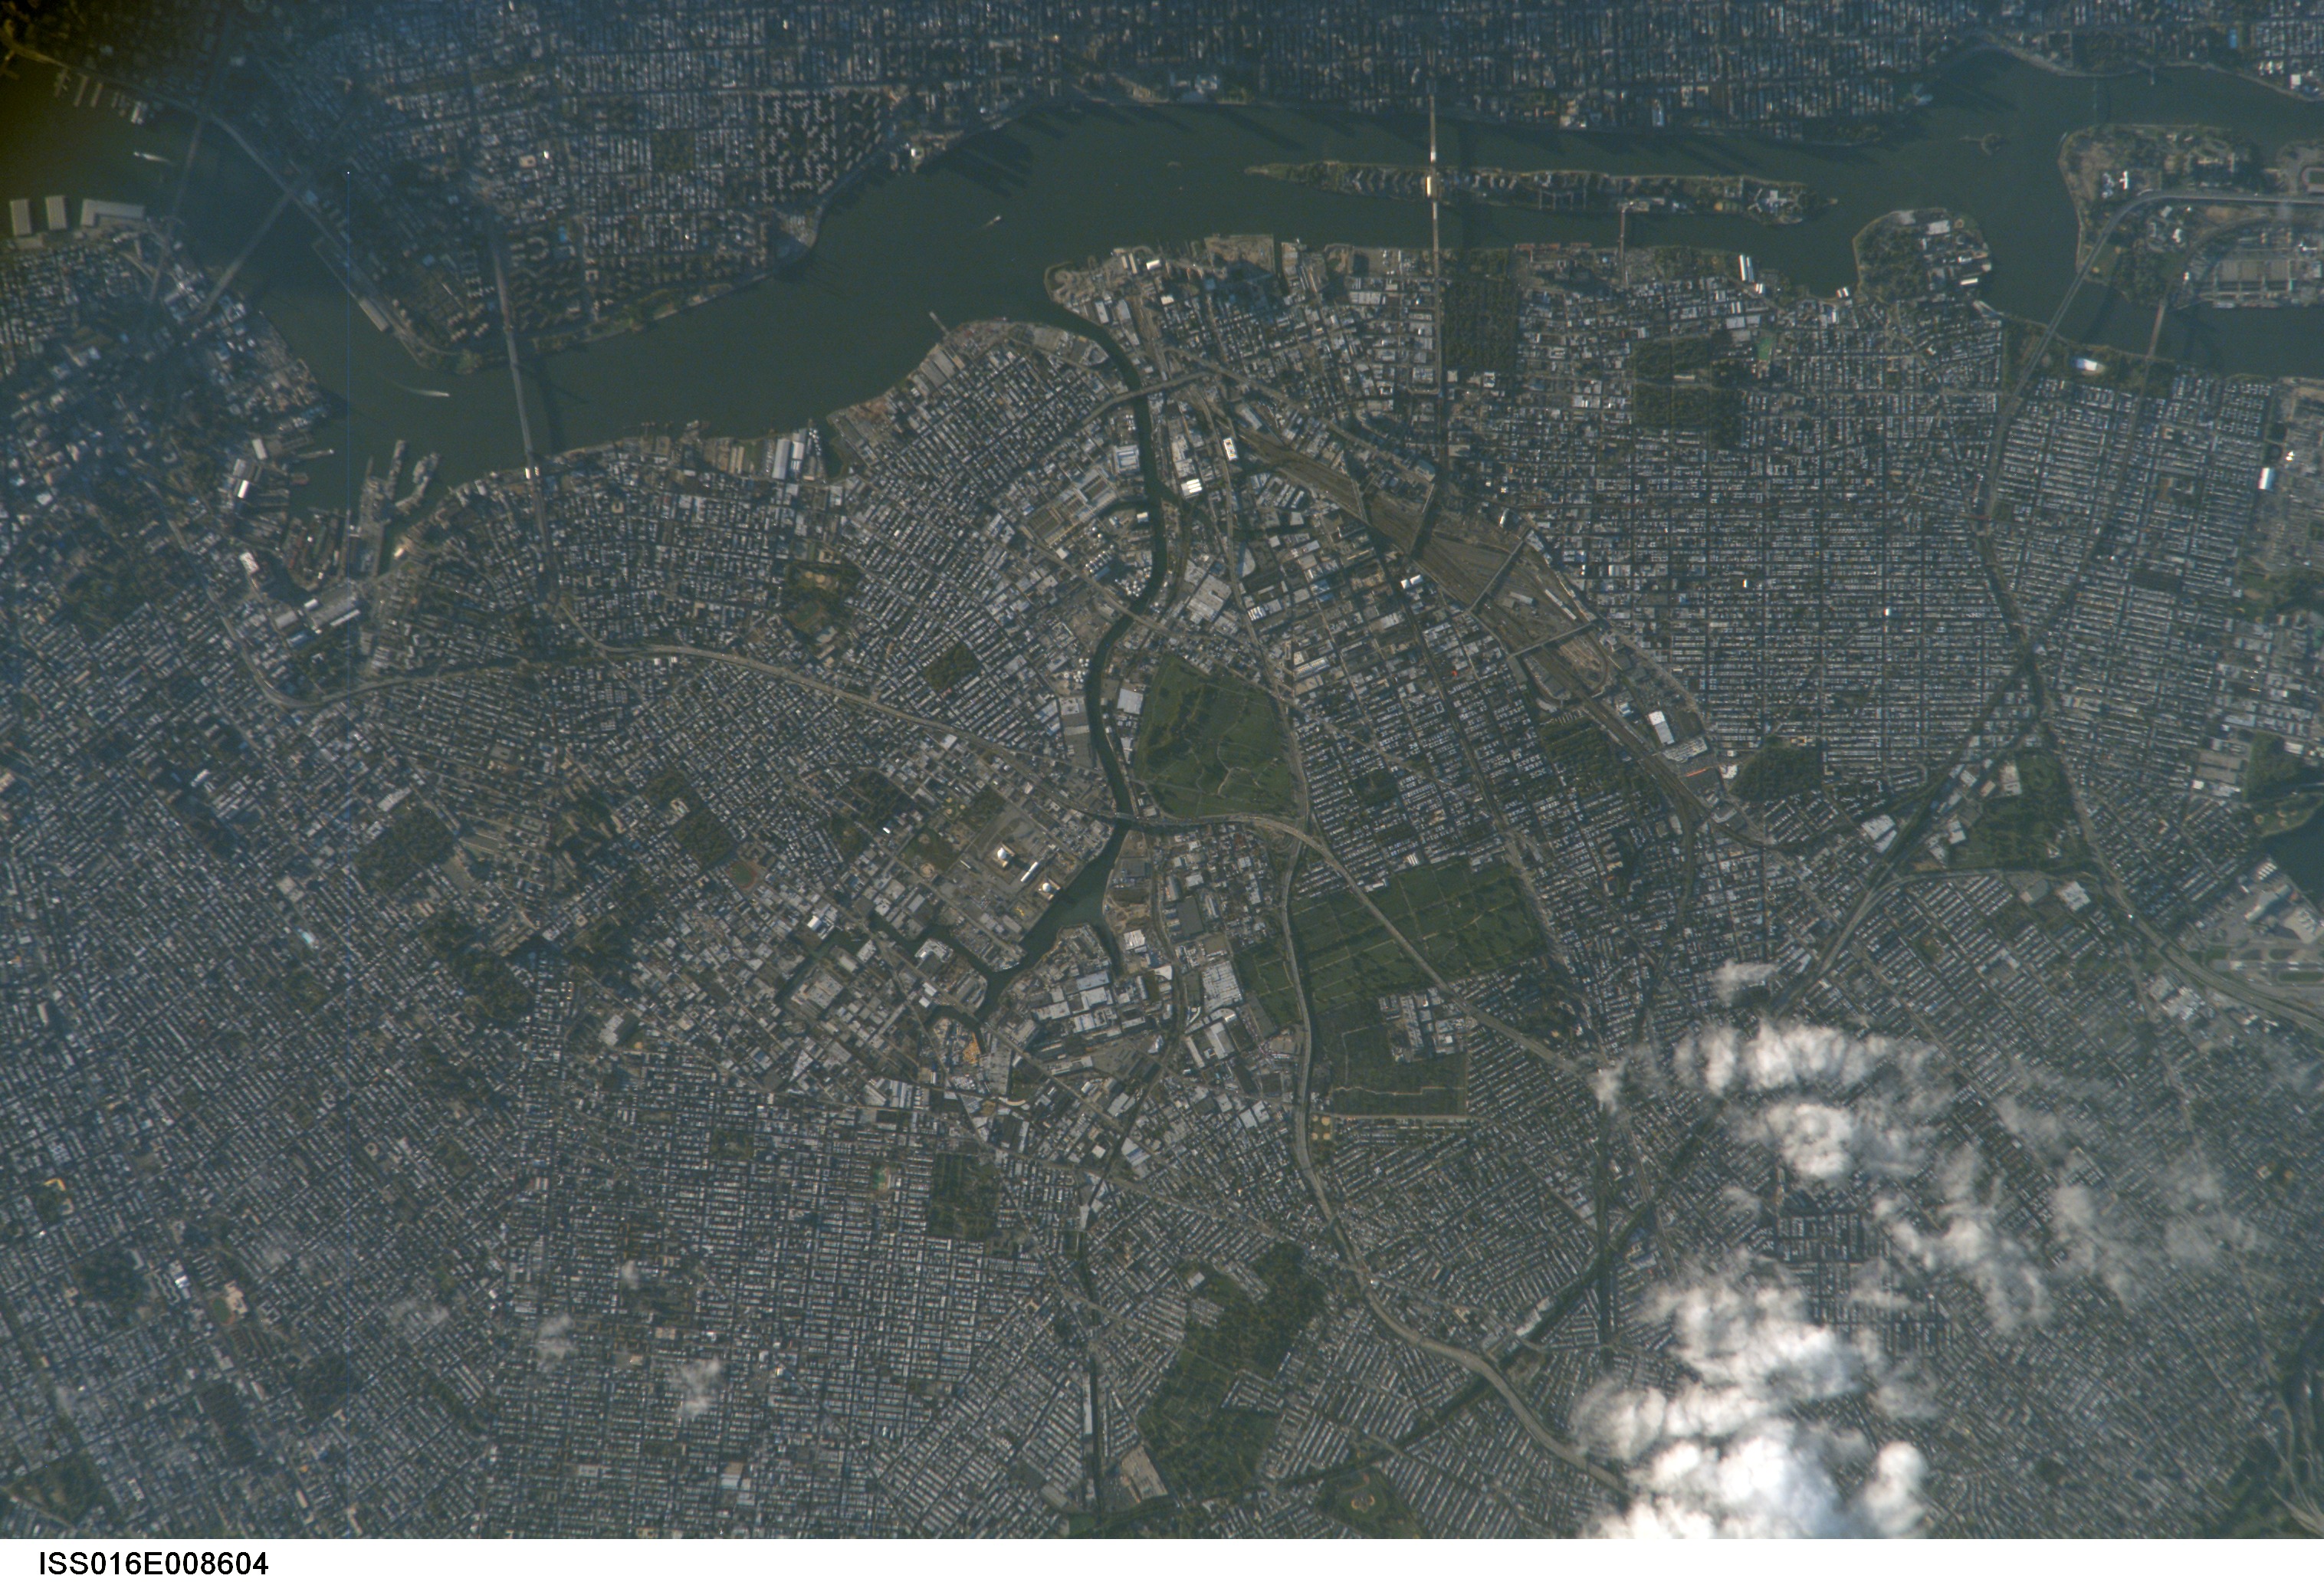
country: USA-NEW YORK
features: EAST RIVER, BROOKLYN, QUEENS
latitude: 40.7
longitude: -73.9
